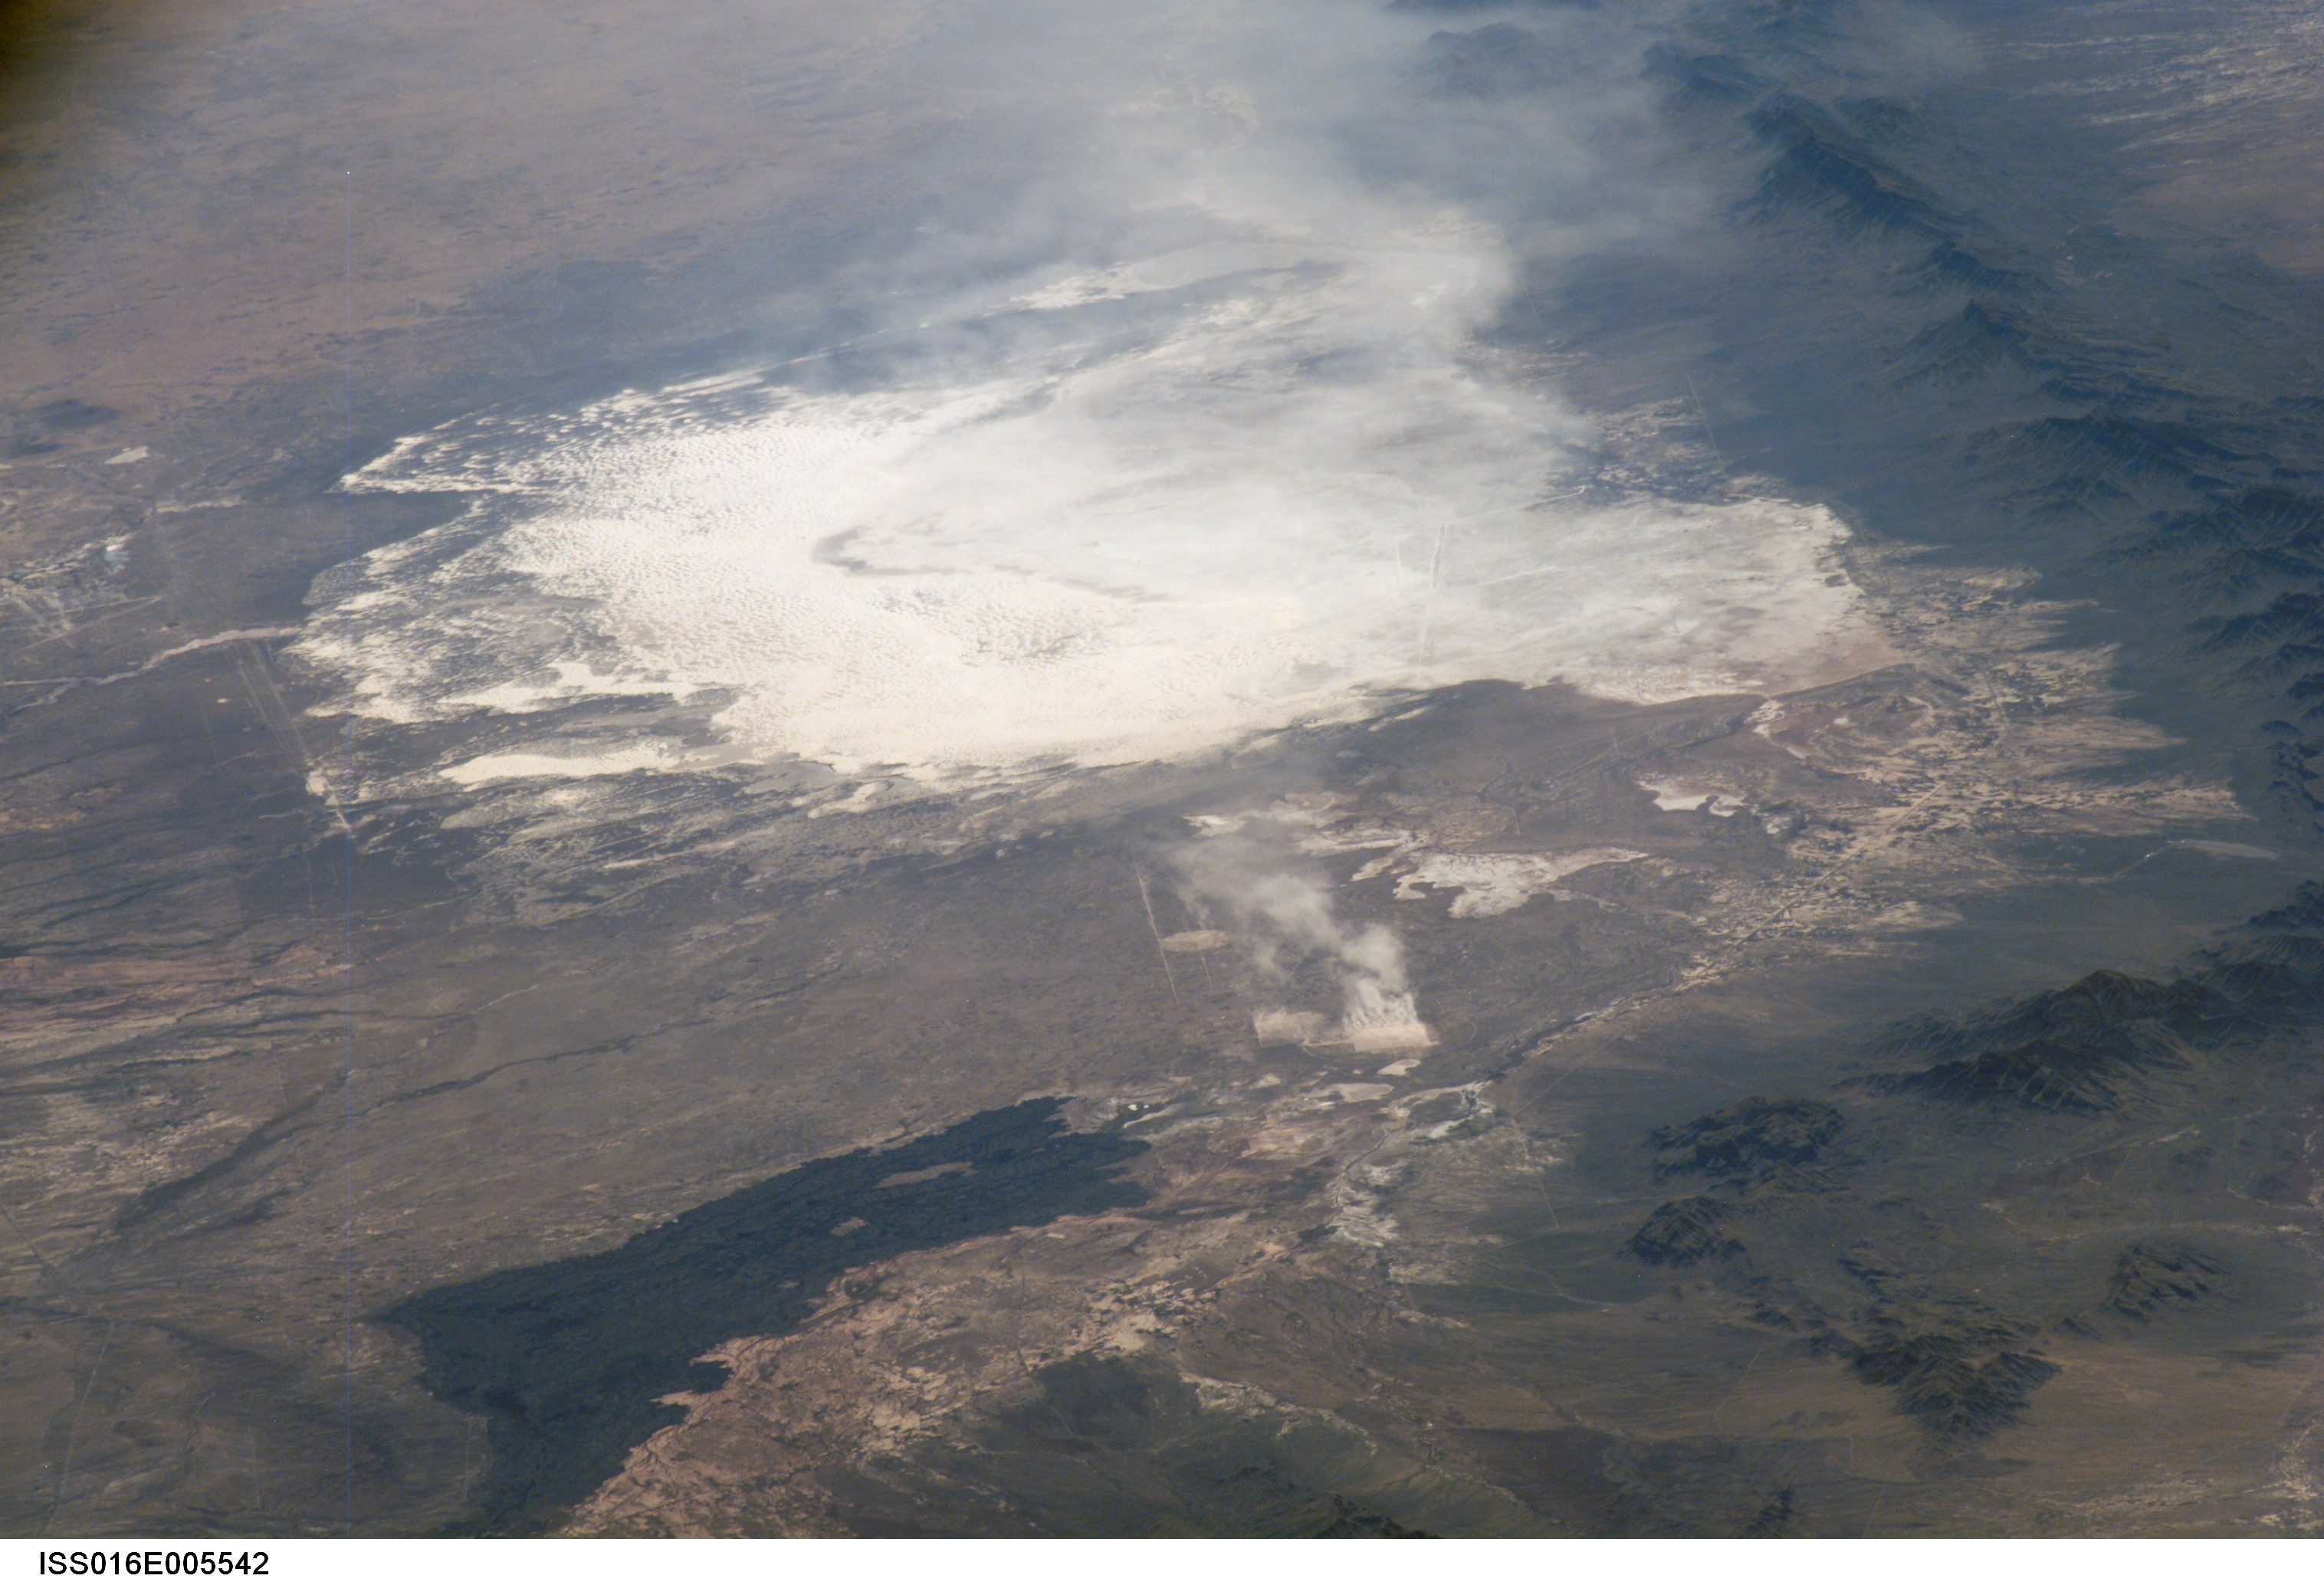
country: USA-NEW MEXICO
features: WHITE SANDS, LAVA, PLAYAS, MTS.
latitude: 33.0
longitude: -106.4
